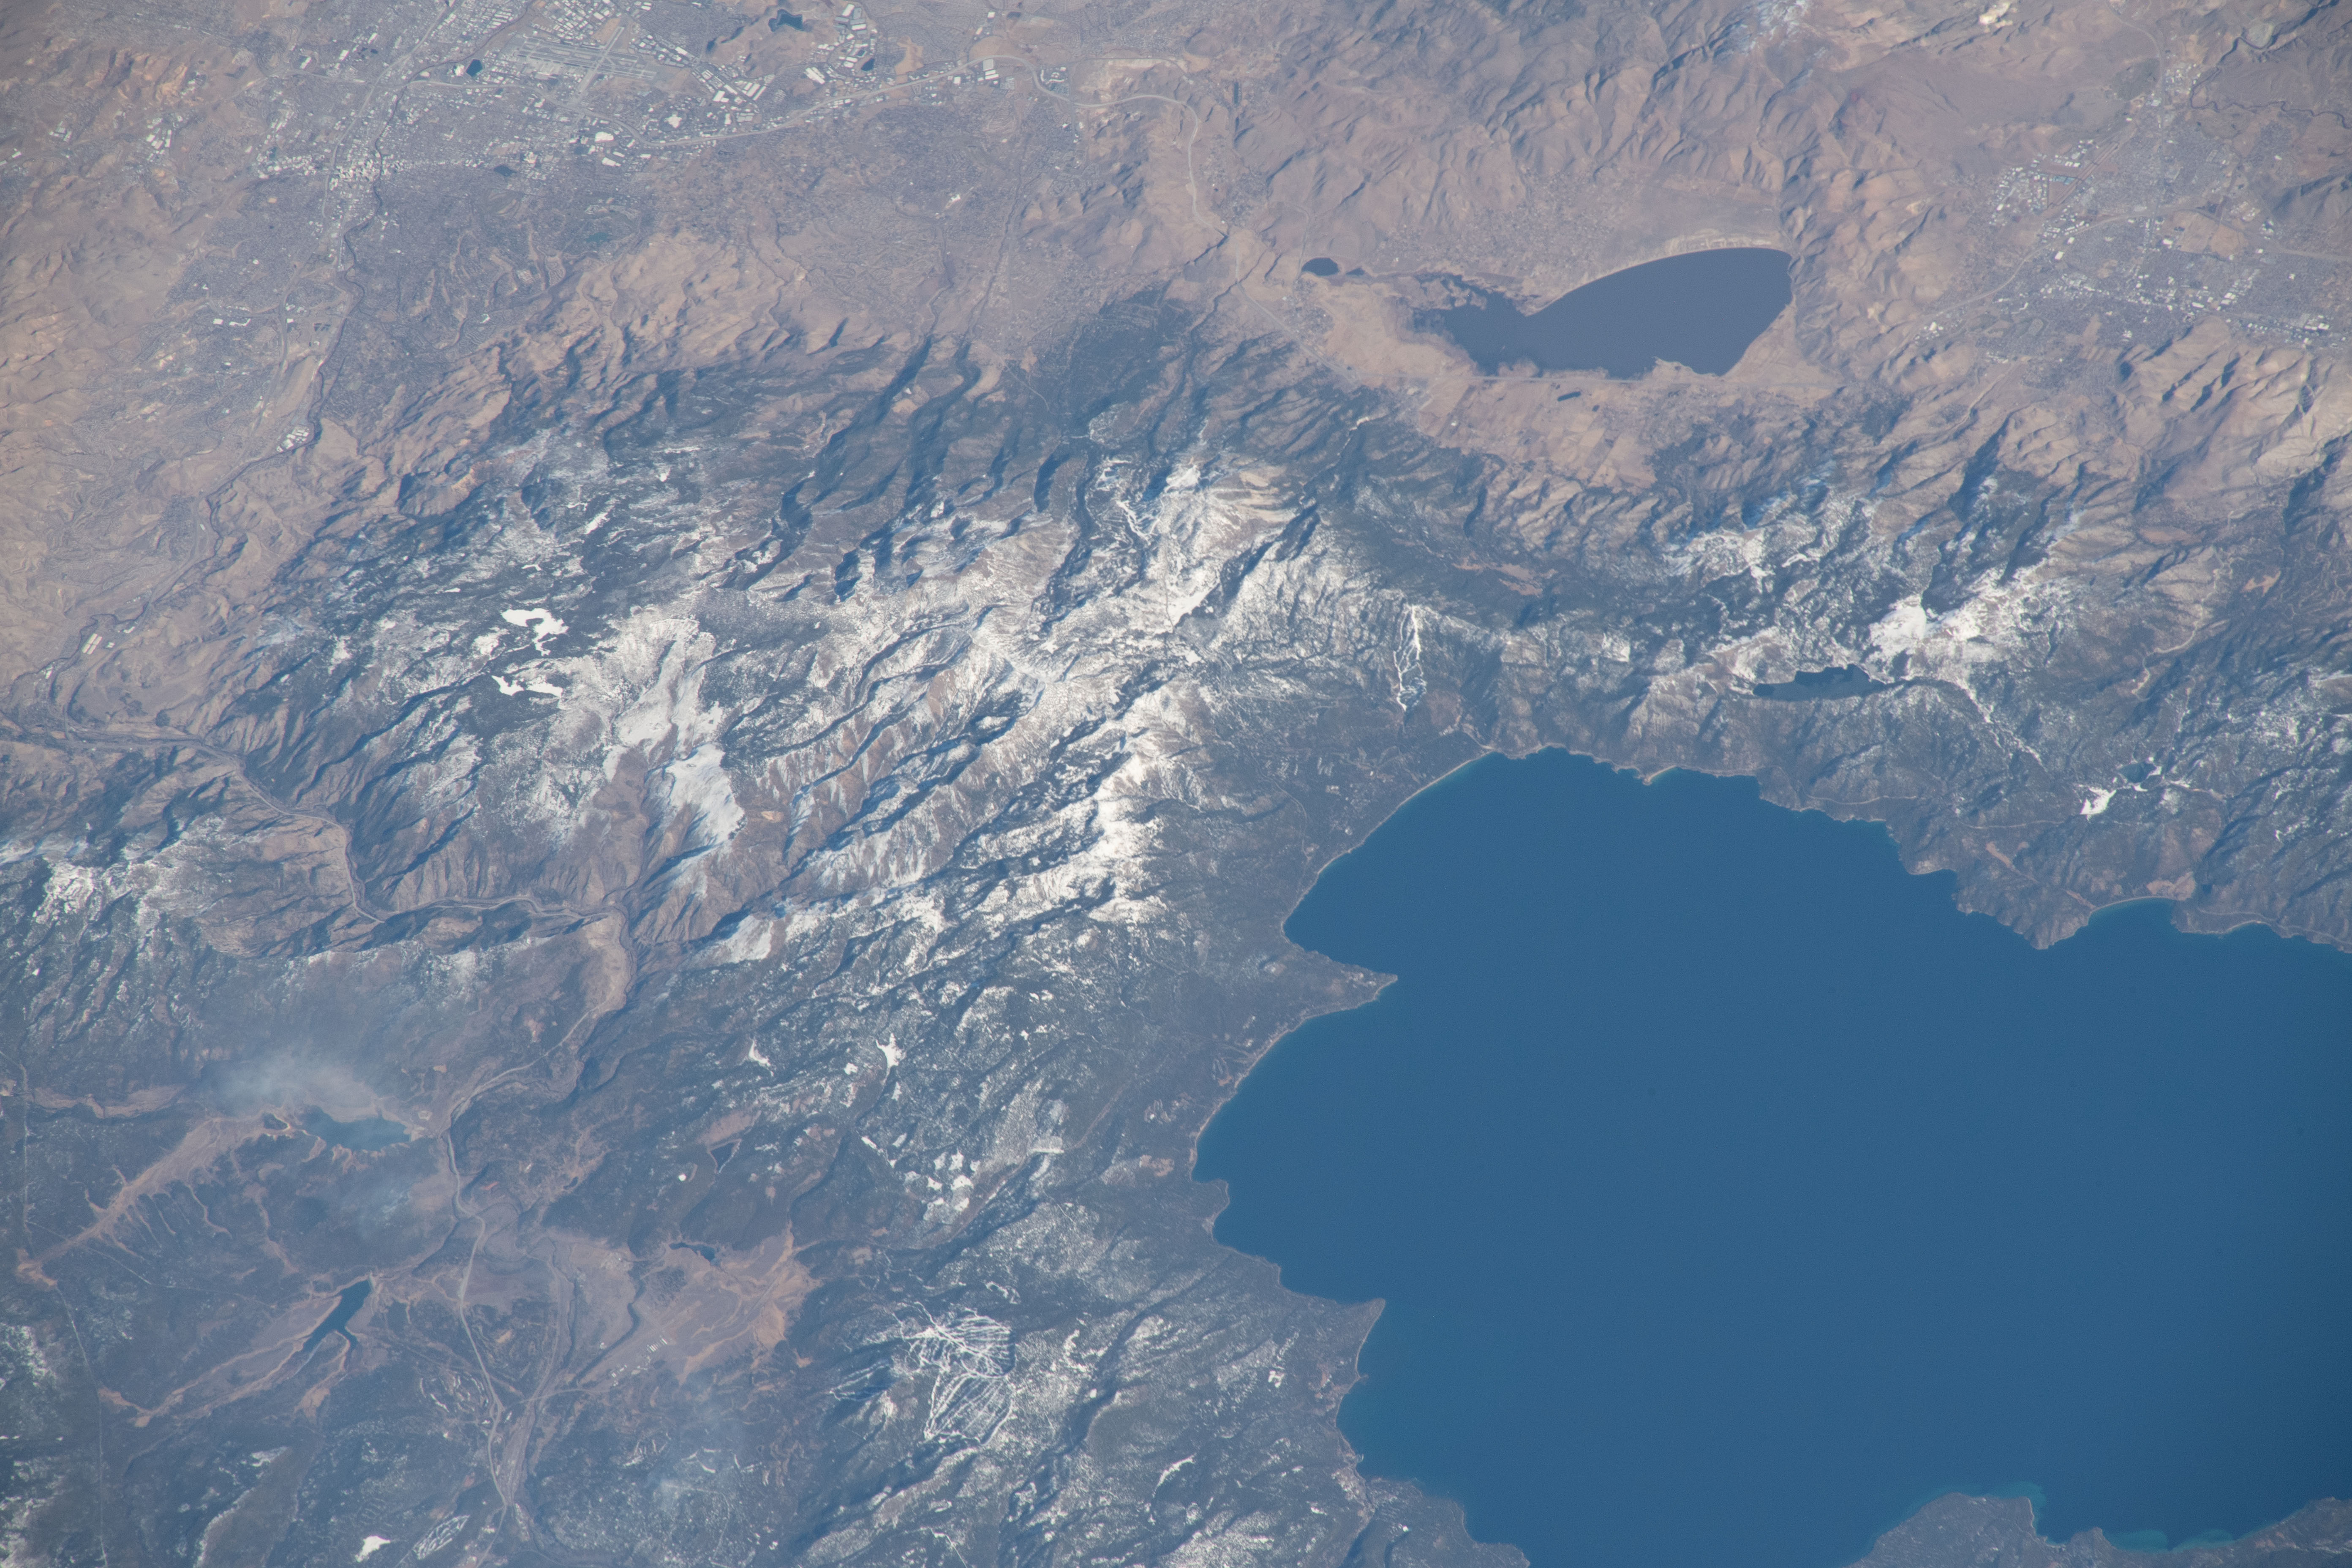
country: USA-NEVADA
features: LAKE TAHOE, CARSON CITY, WASHOE LAKE, MOUNT HOUGHTON
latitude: 39.2
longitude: -120.0
